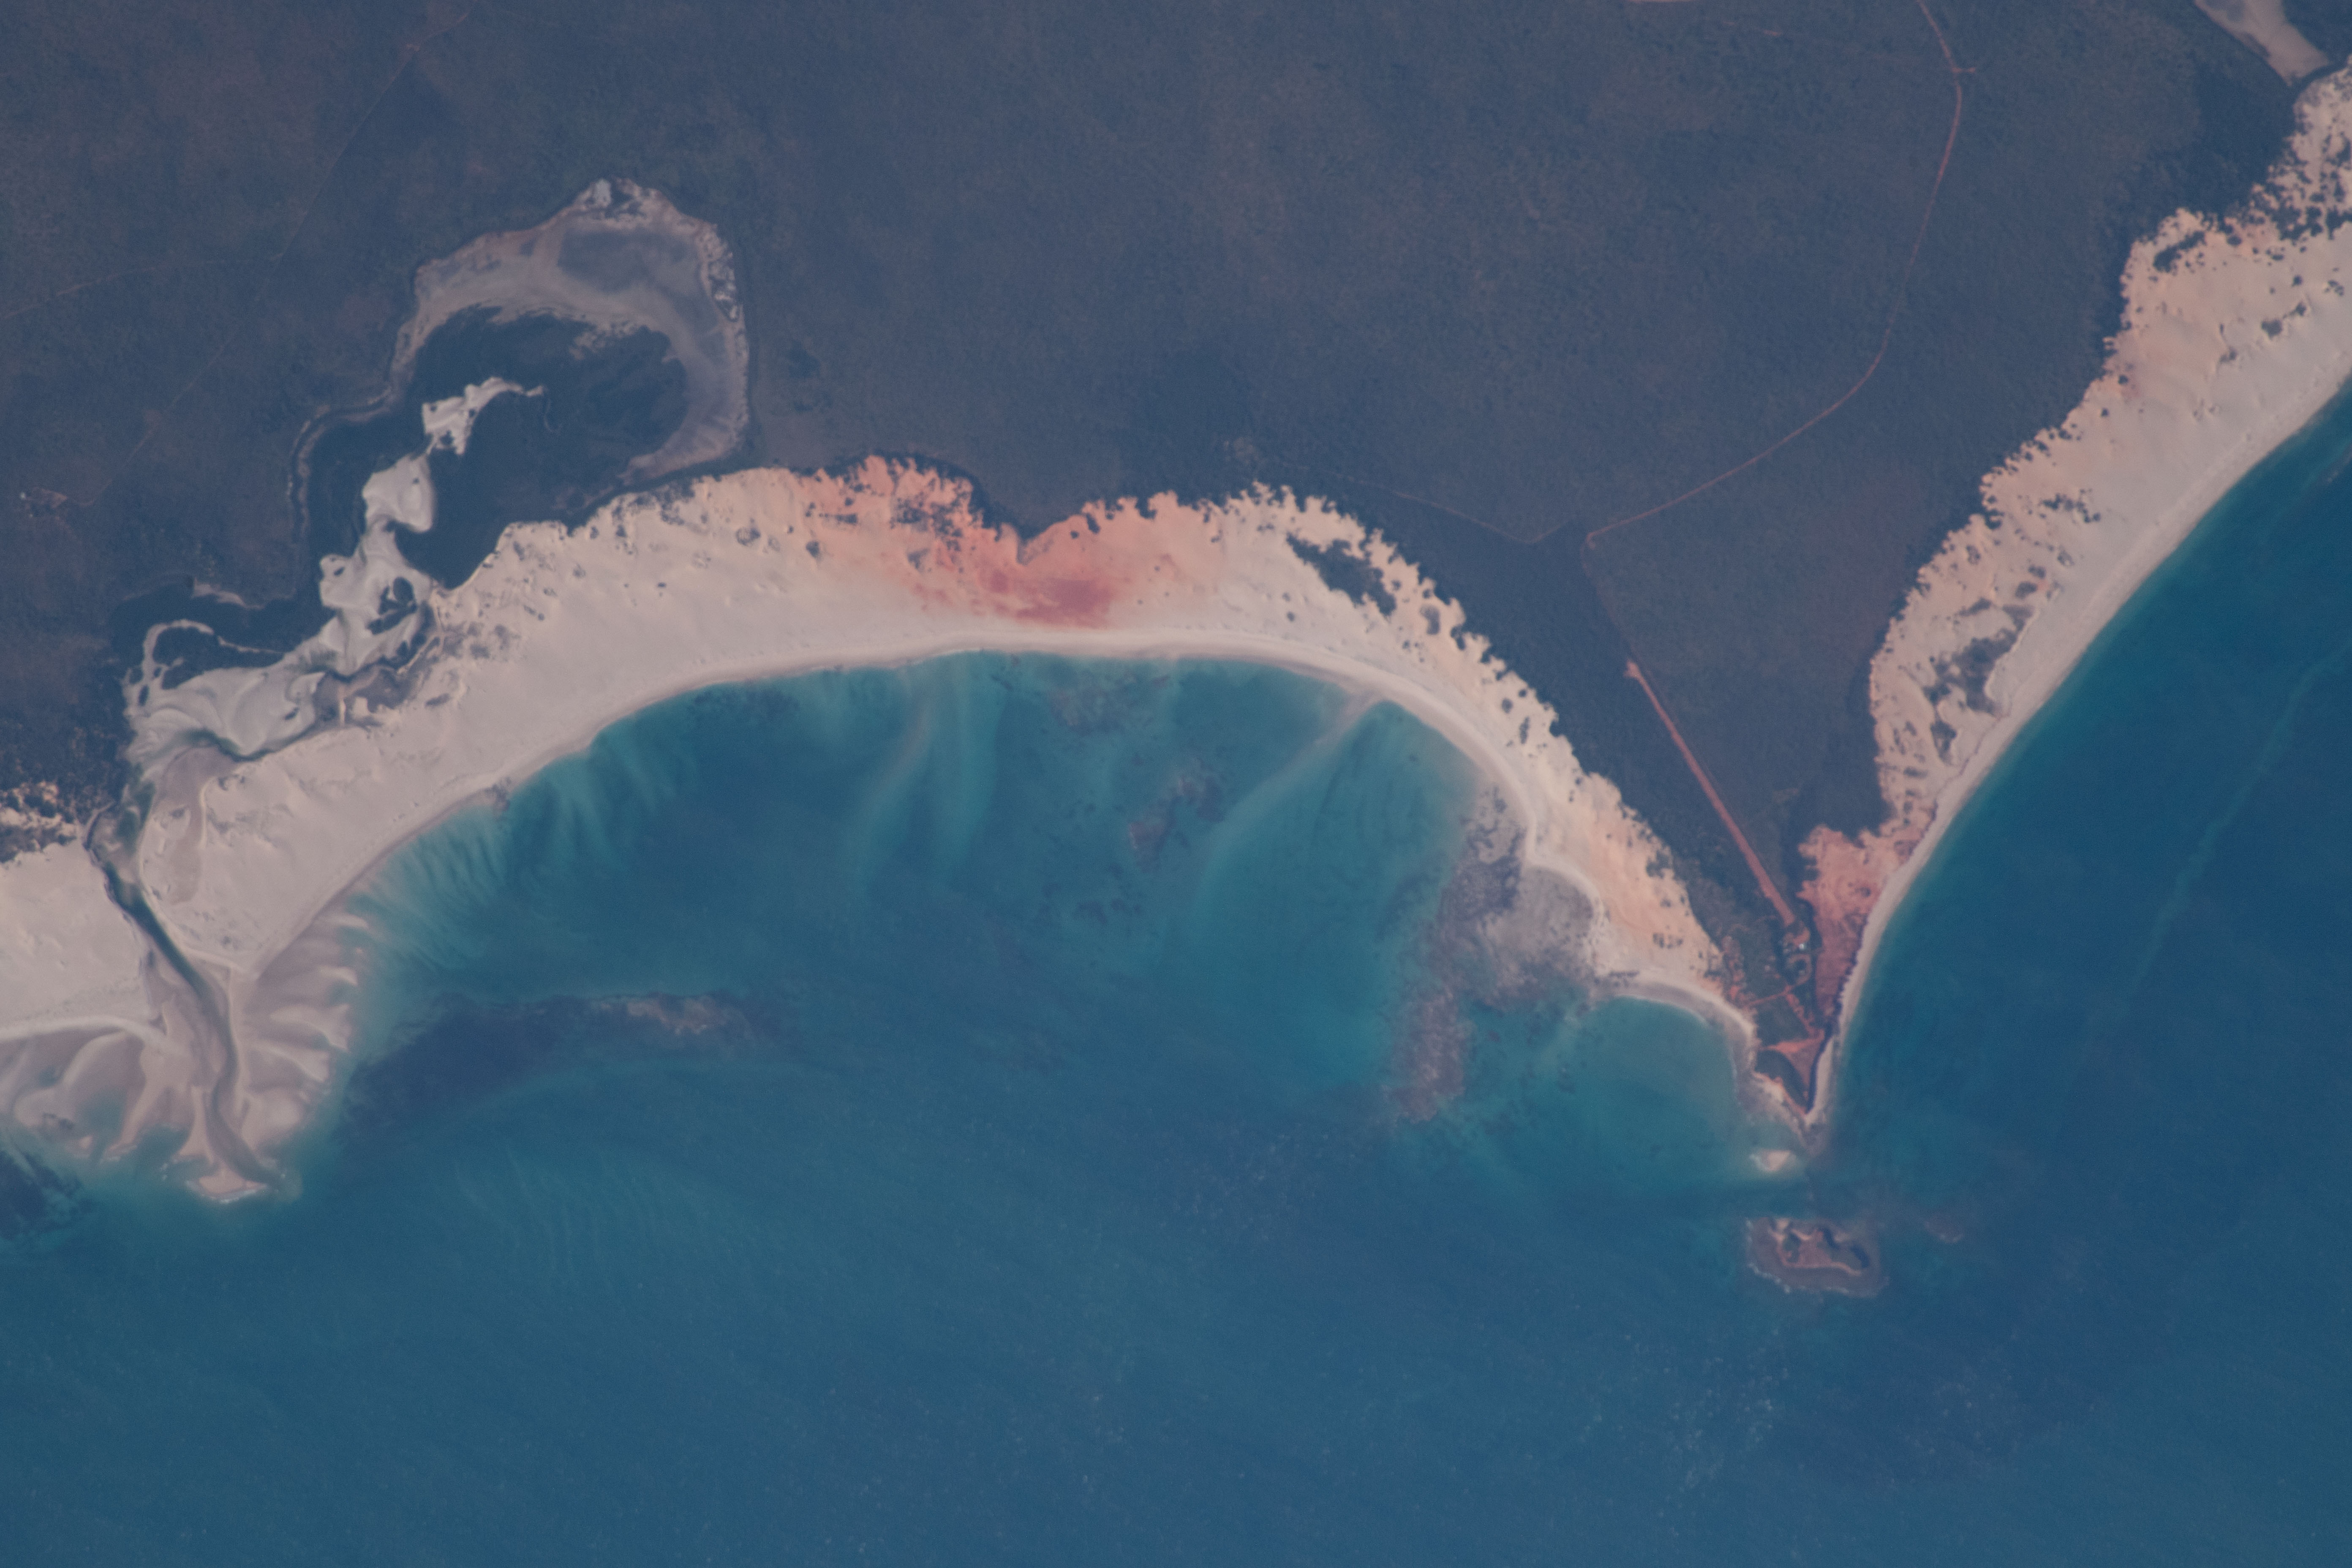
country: AUSTRALIA
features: KOOLJAMAN CAPE LEVEQUE, BEACH, INDIAN OCEAN
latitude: -16.4
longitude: 123.0
